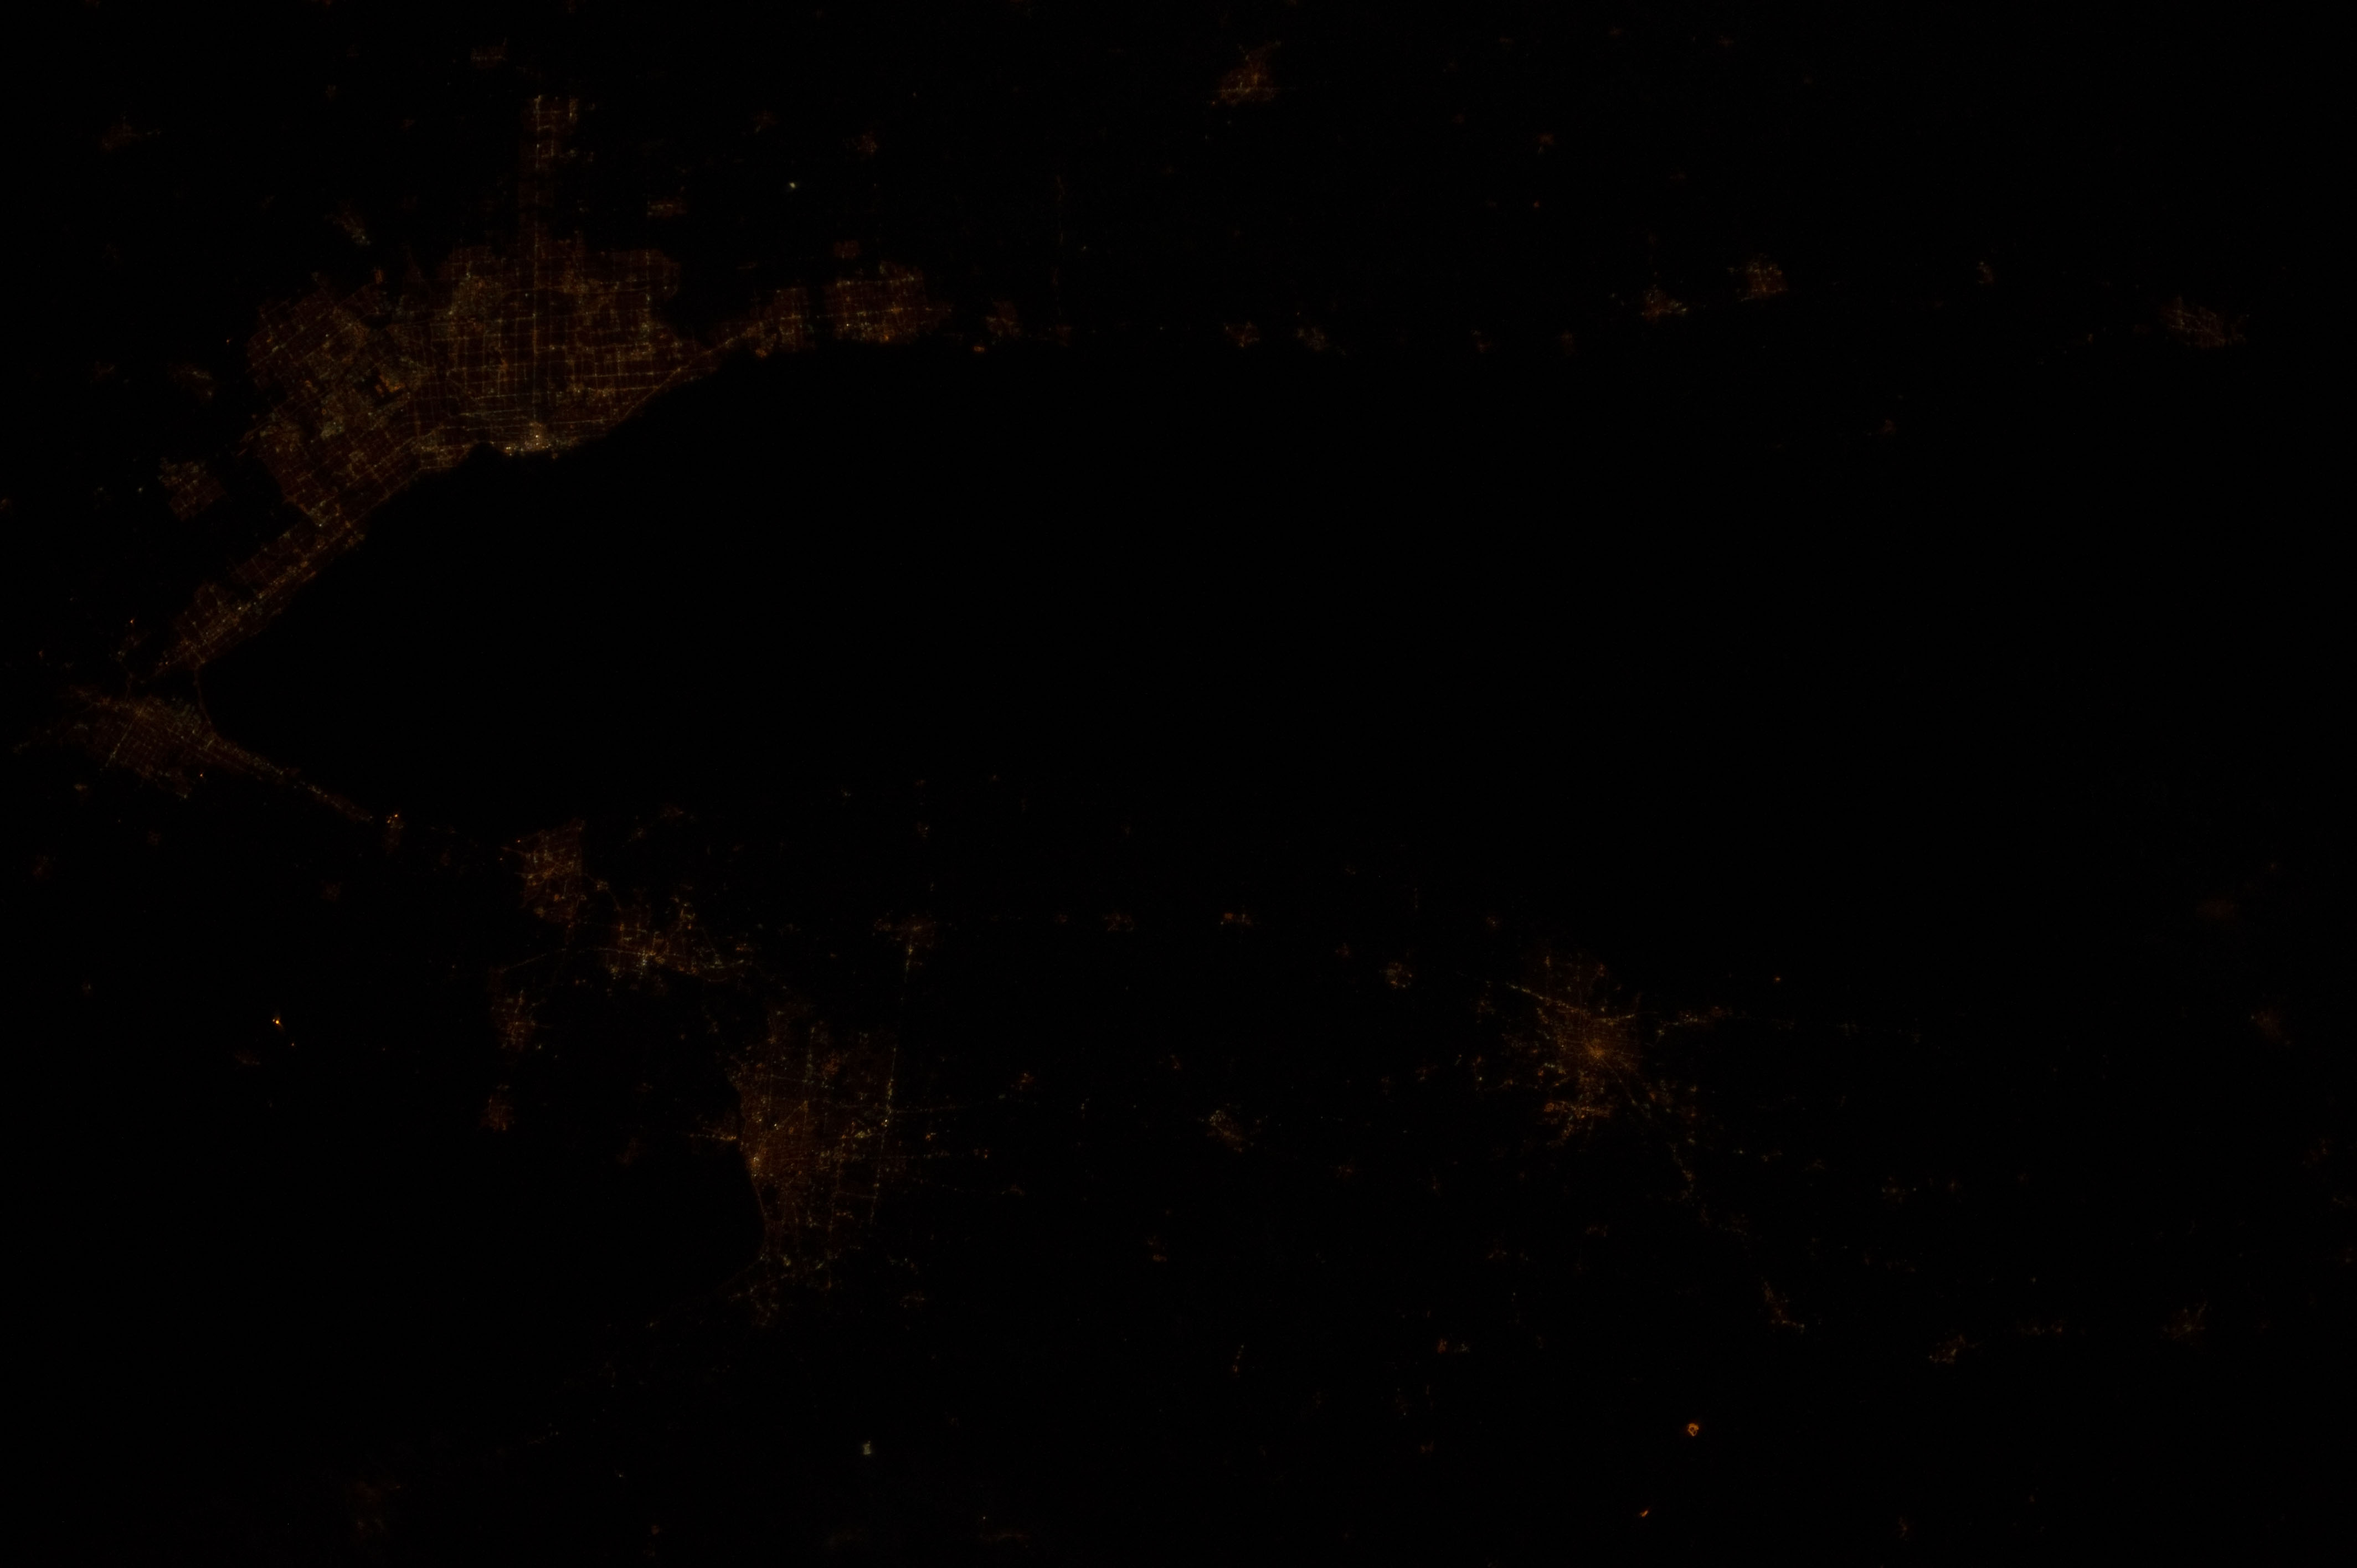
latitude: 43.5
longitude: -79.6
